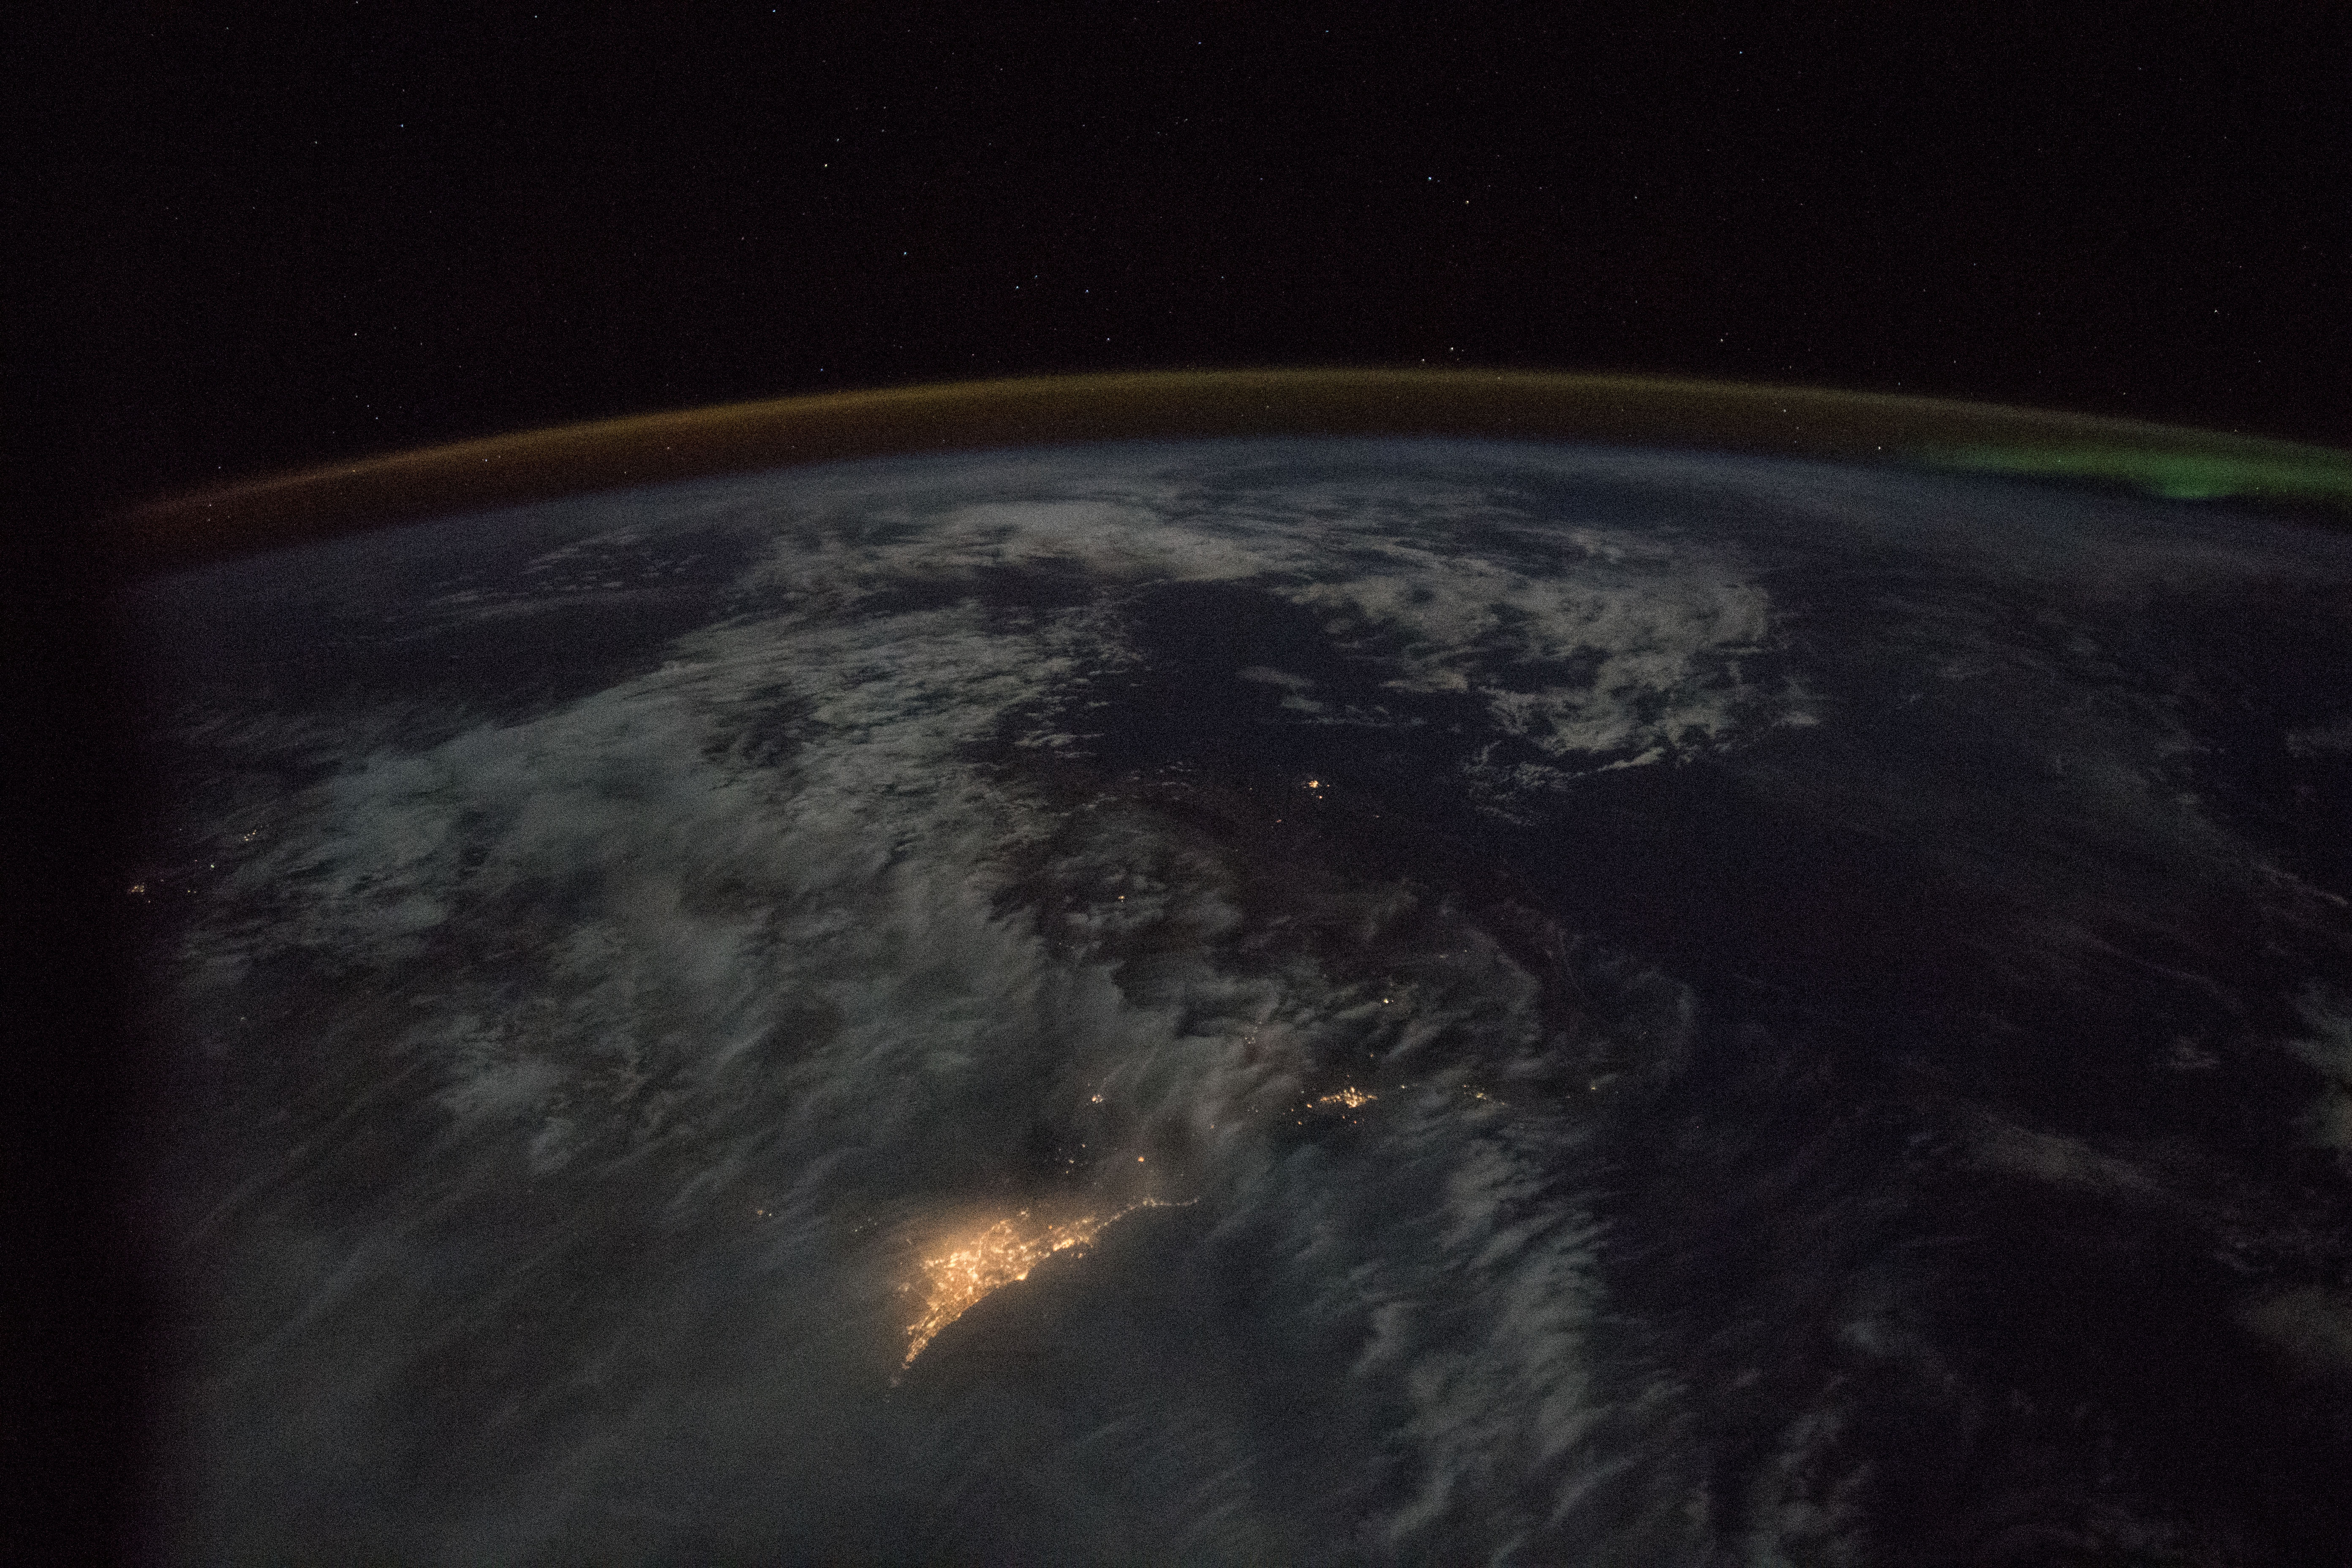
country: AUSTRALIA-WA
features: PERTH, AURORA, DARK EARTHOBS
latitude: -34.5
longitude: 119.5
